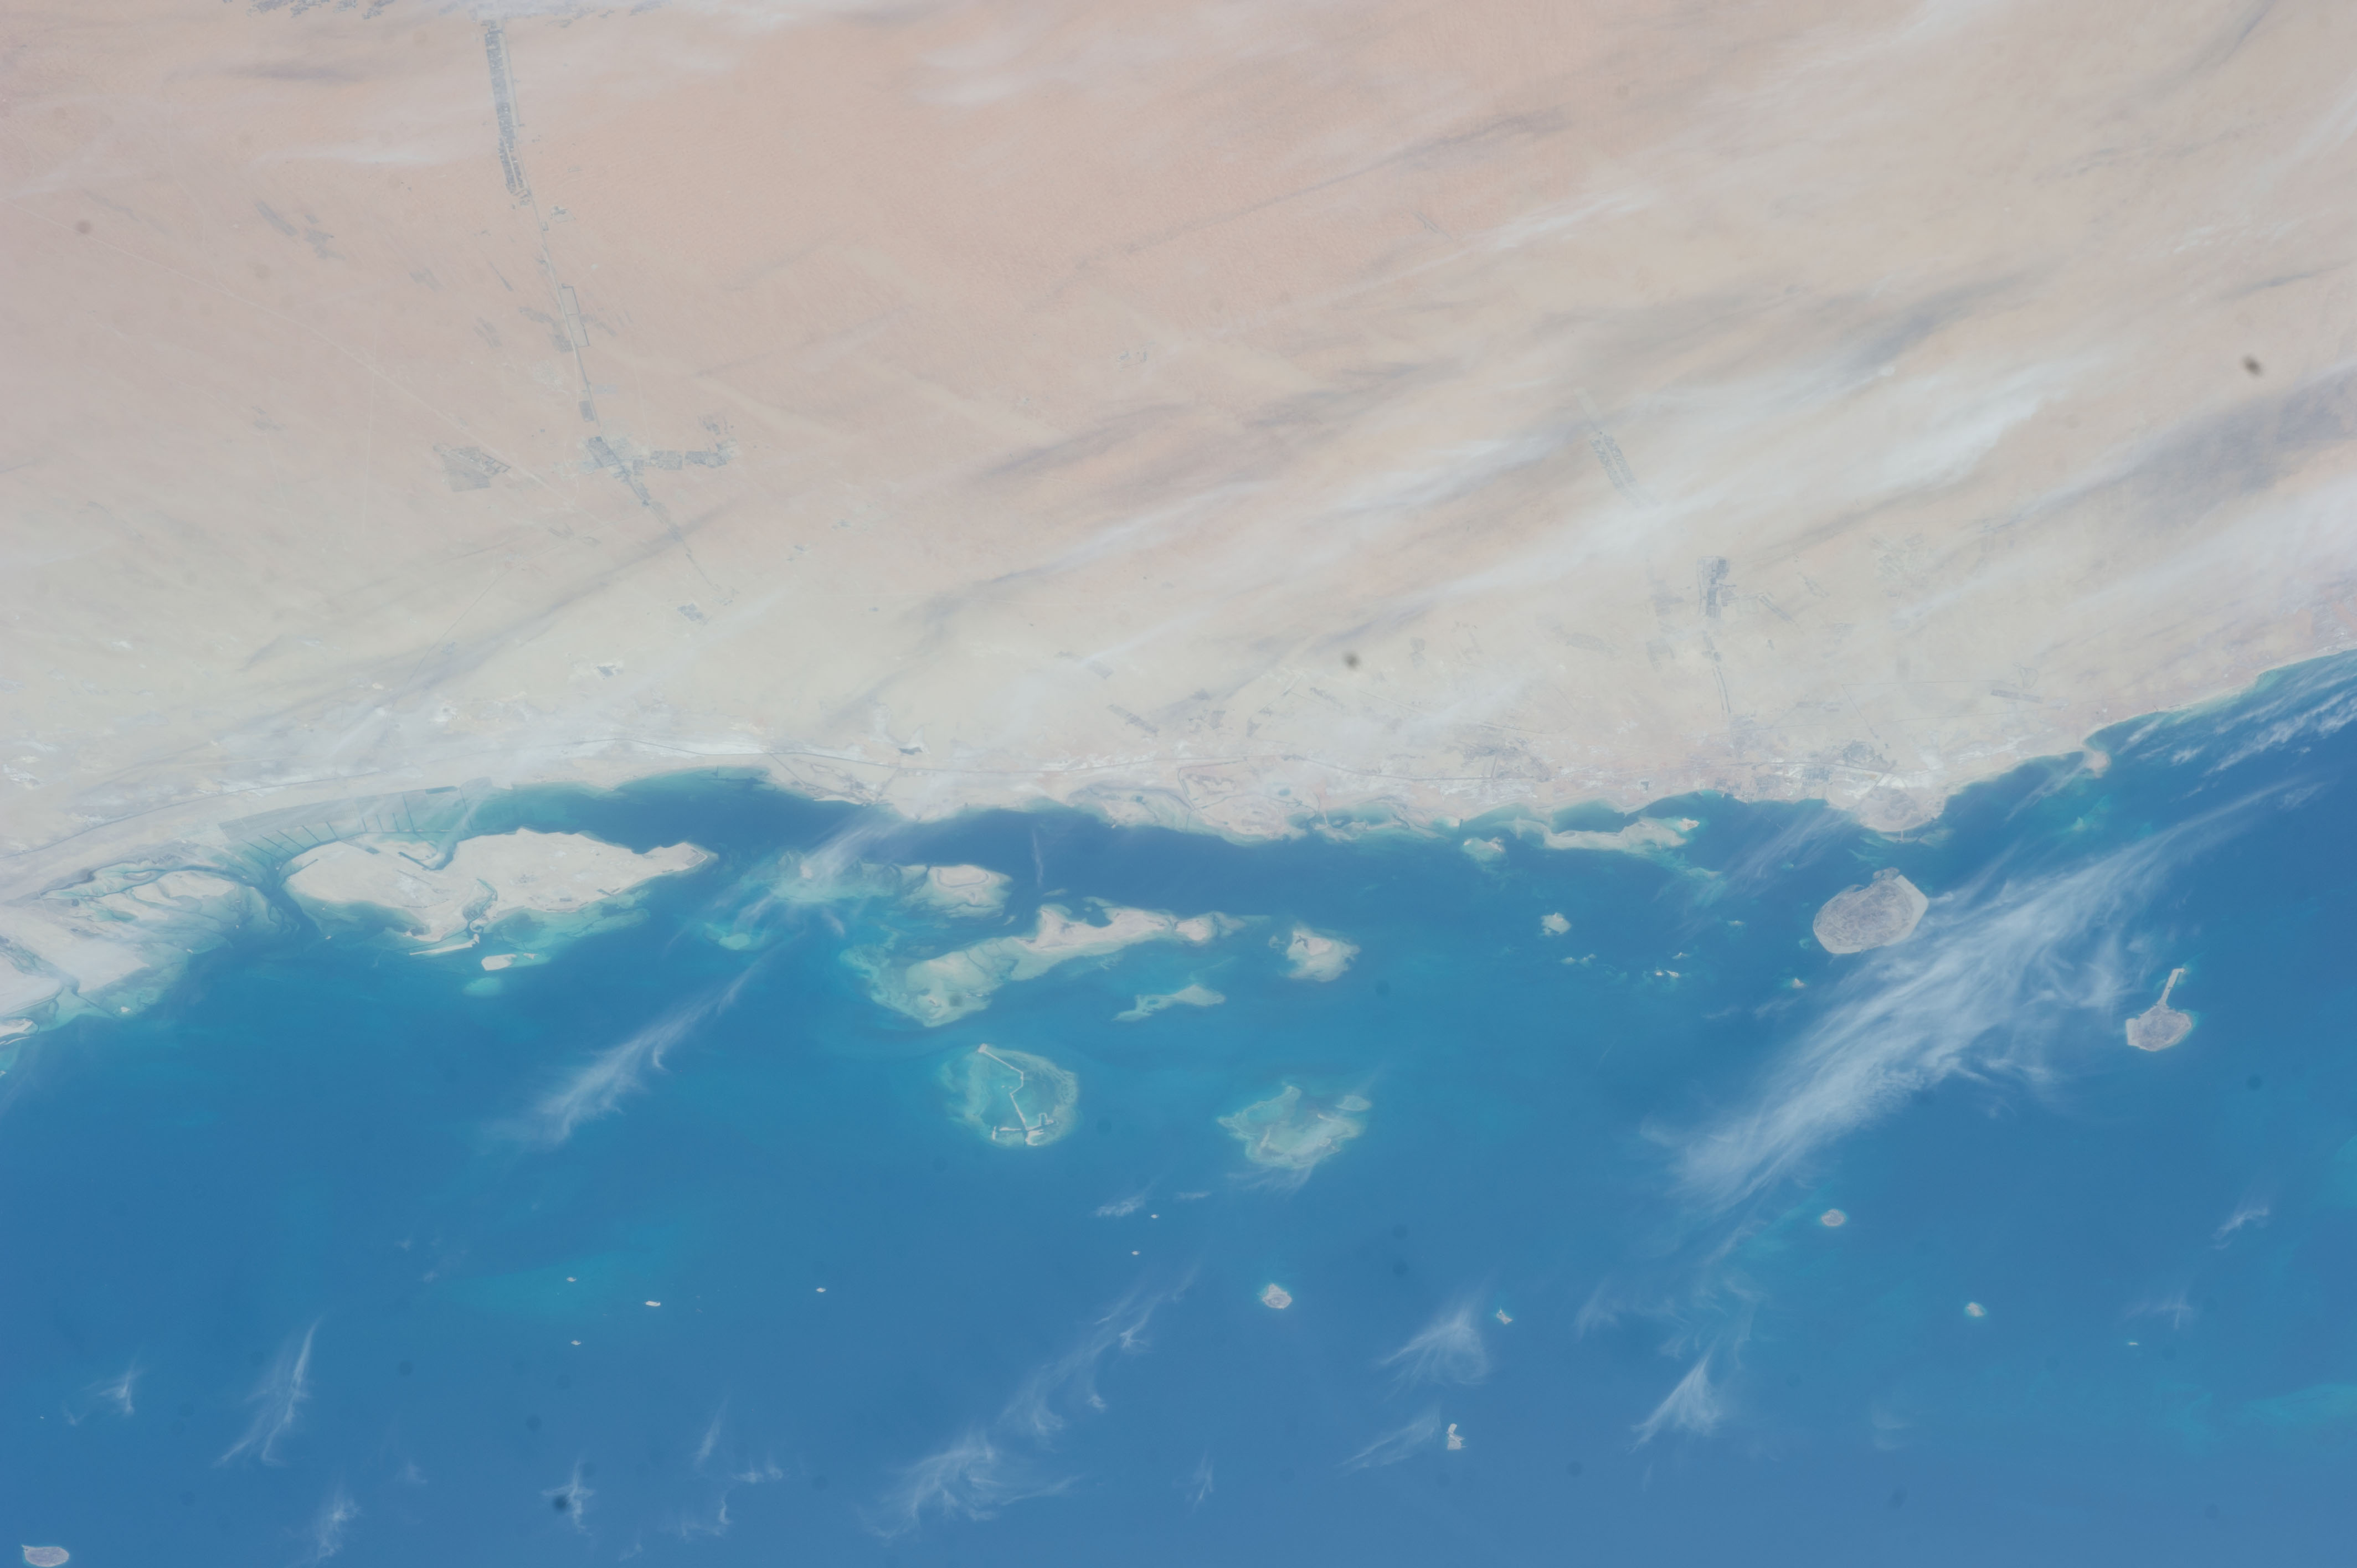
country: UNITED_ARAB_EMIRATES
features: AL MIRFA, ABU AL ABYAD, JANANAH ISLAND, KHOR AL BAZIM, SIR BANIYAS ISLAND, MARAWAH ISLAND, ZIRKU, PERSIAN GULF
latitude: 24.1
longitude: 53.2
